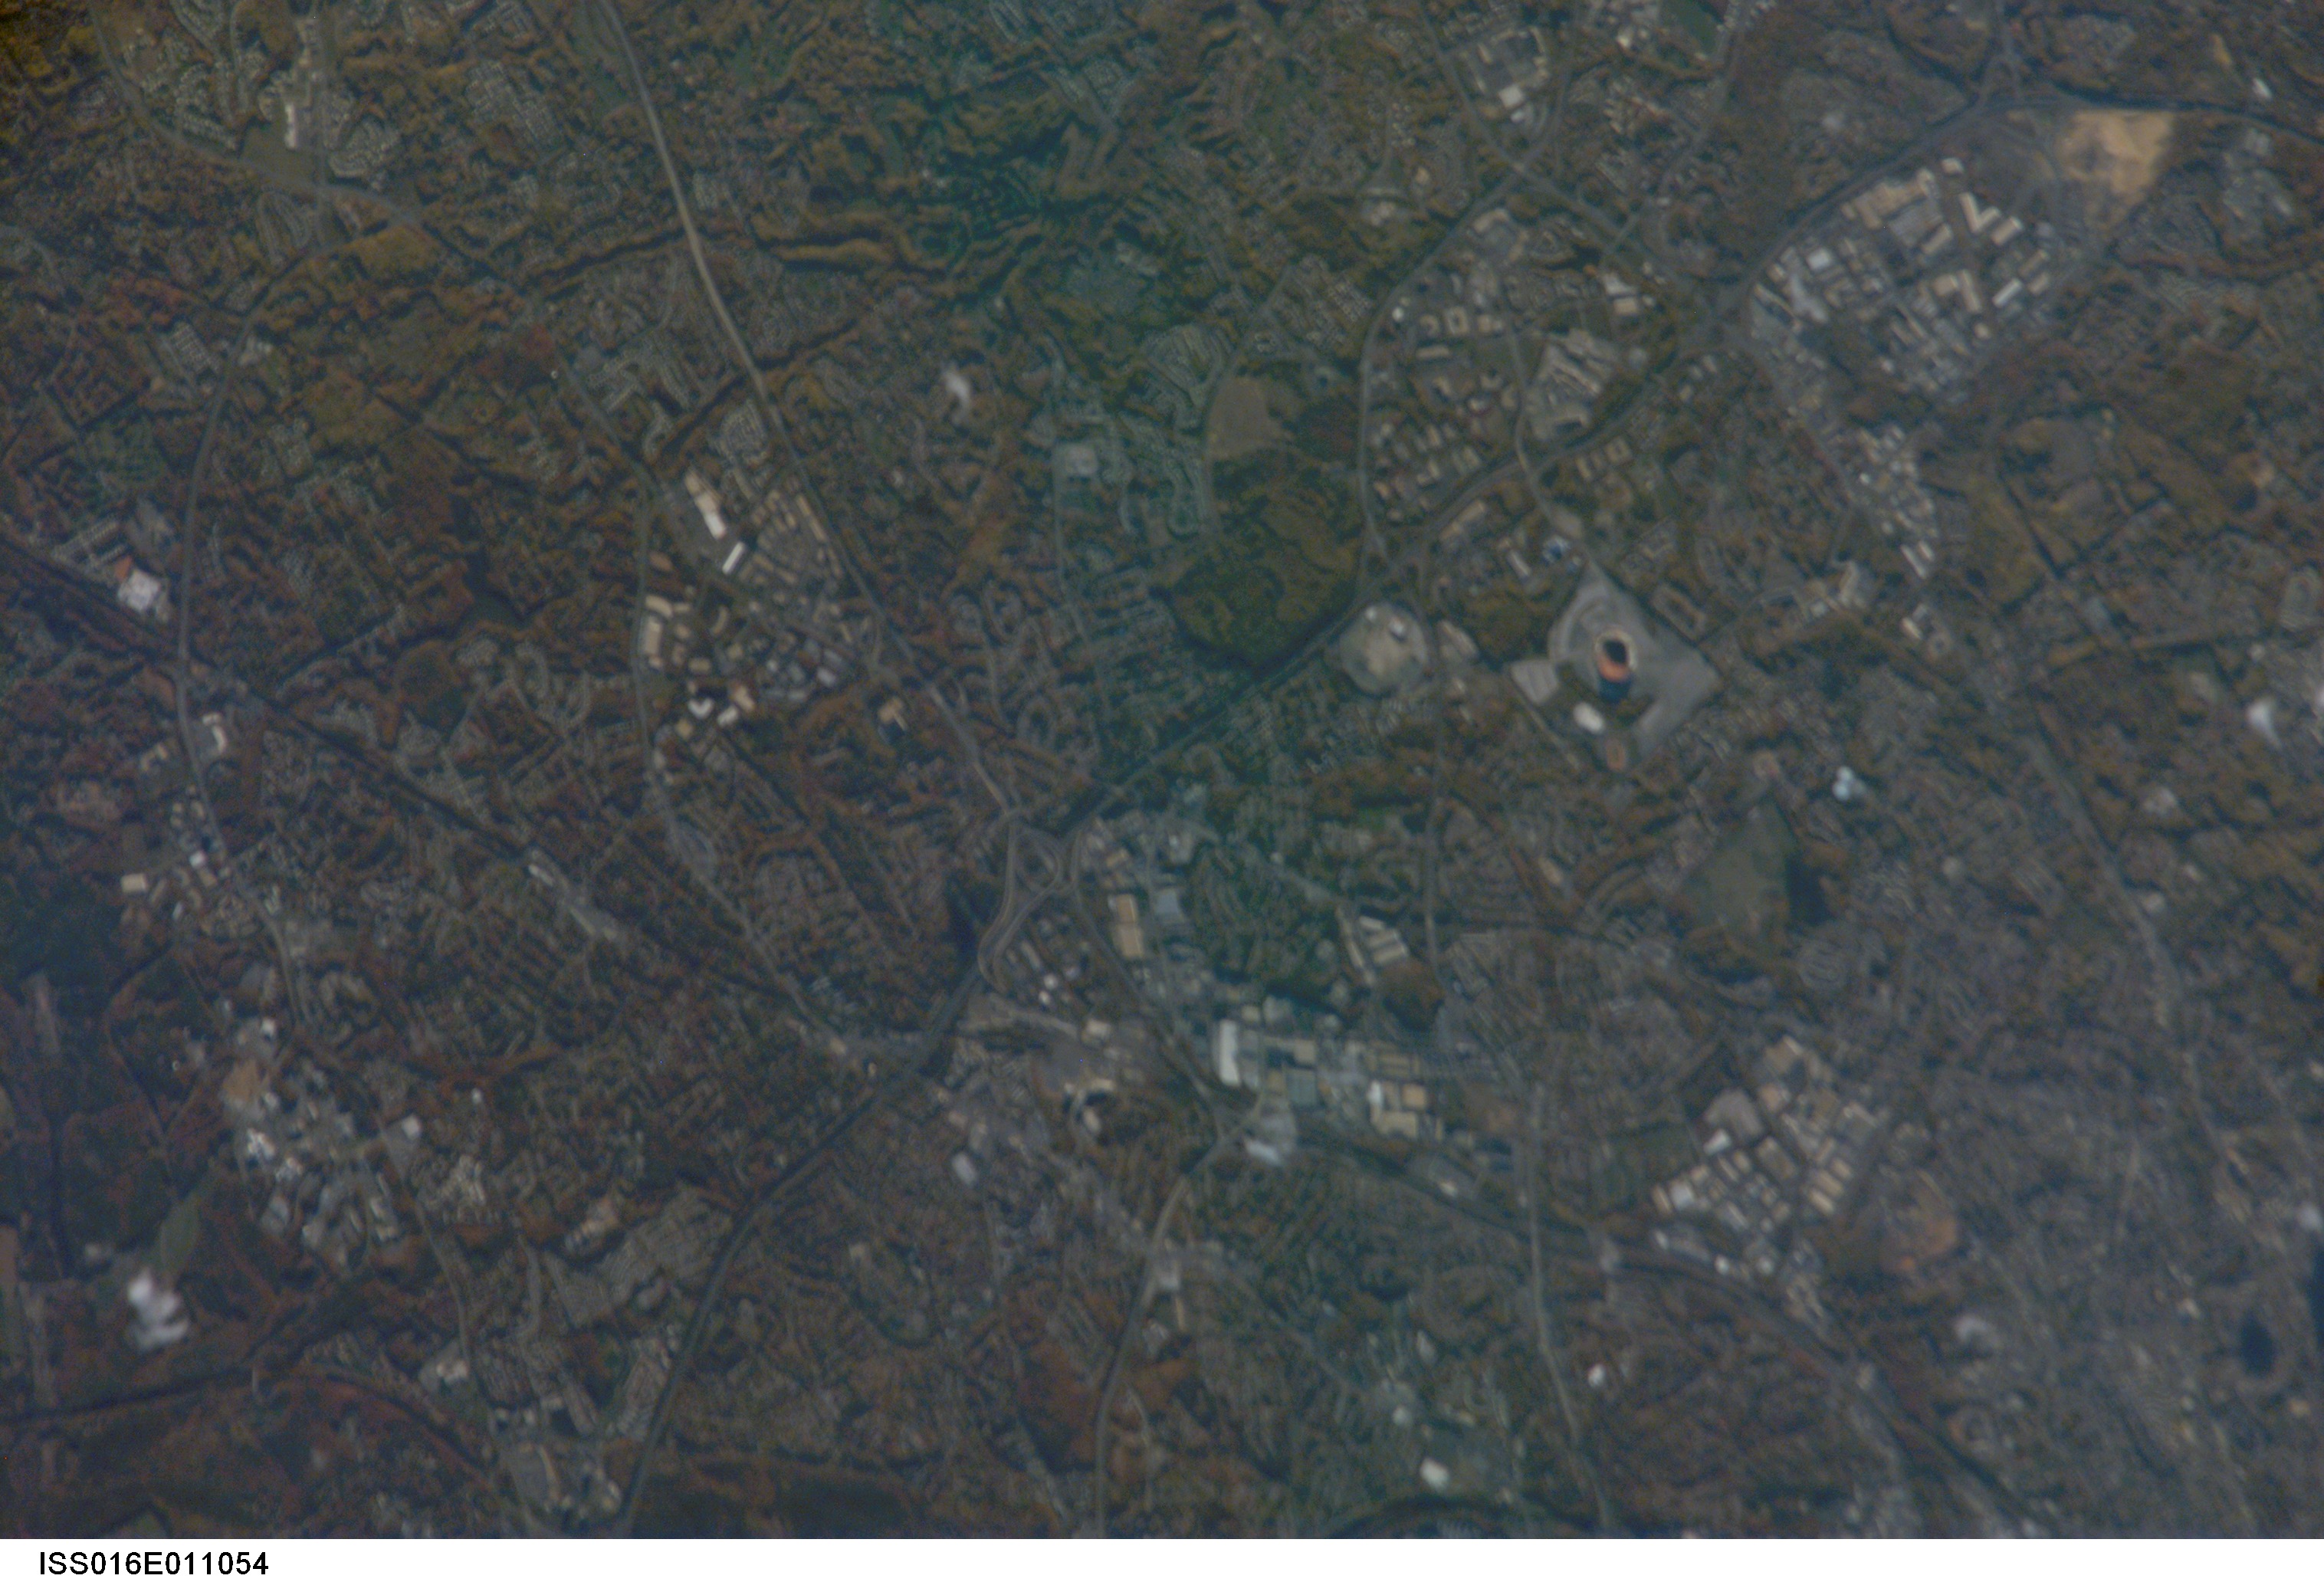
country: USA-MARYLAND
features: GODDARD SPACE FLIGHT CENTER
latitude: 38.9
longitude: -76.8
